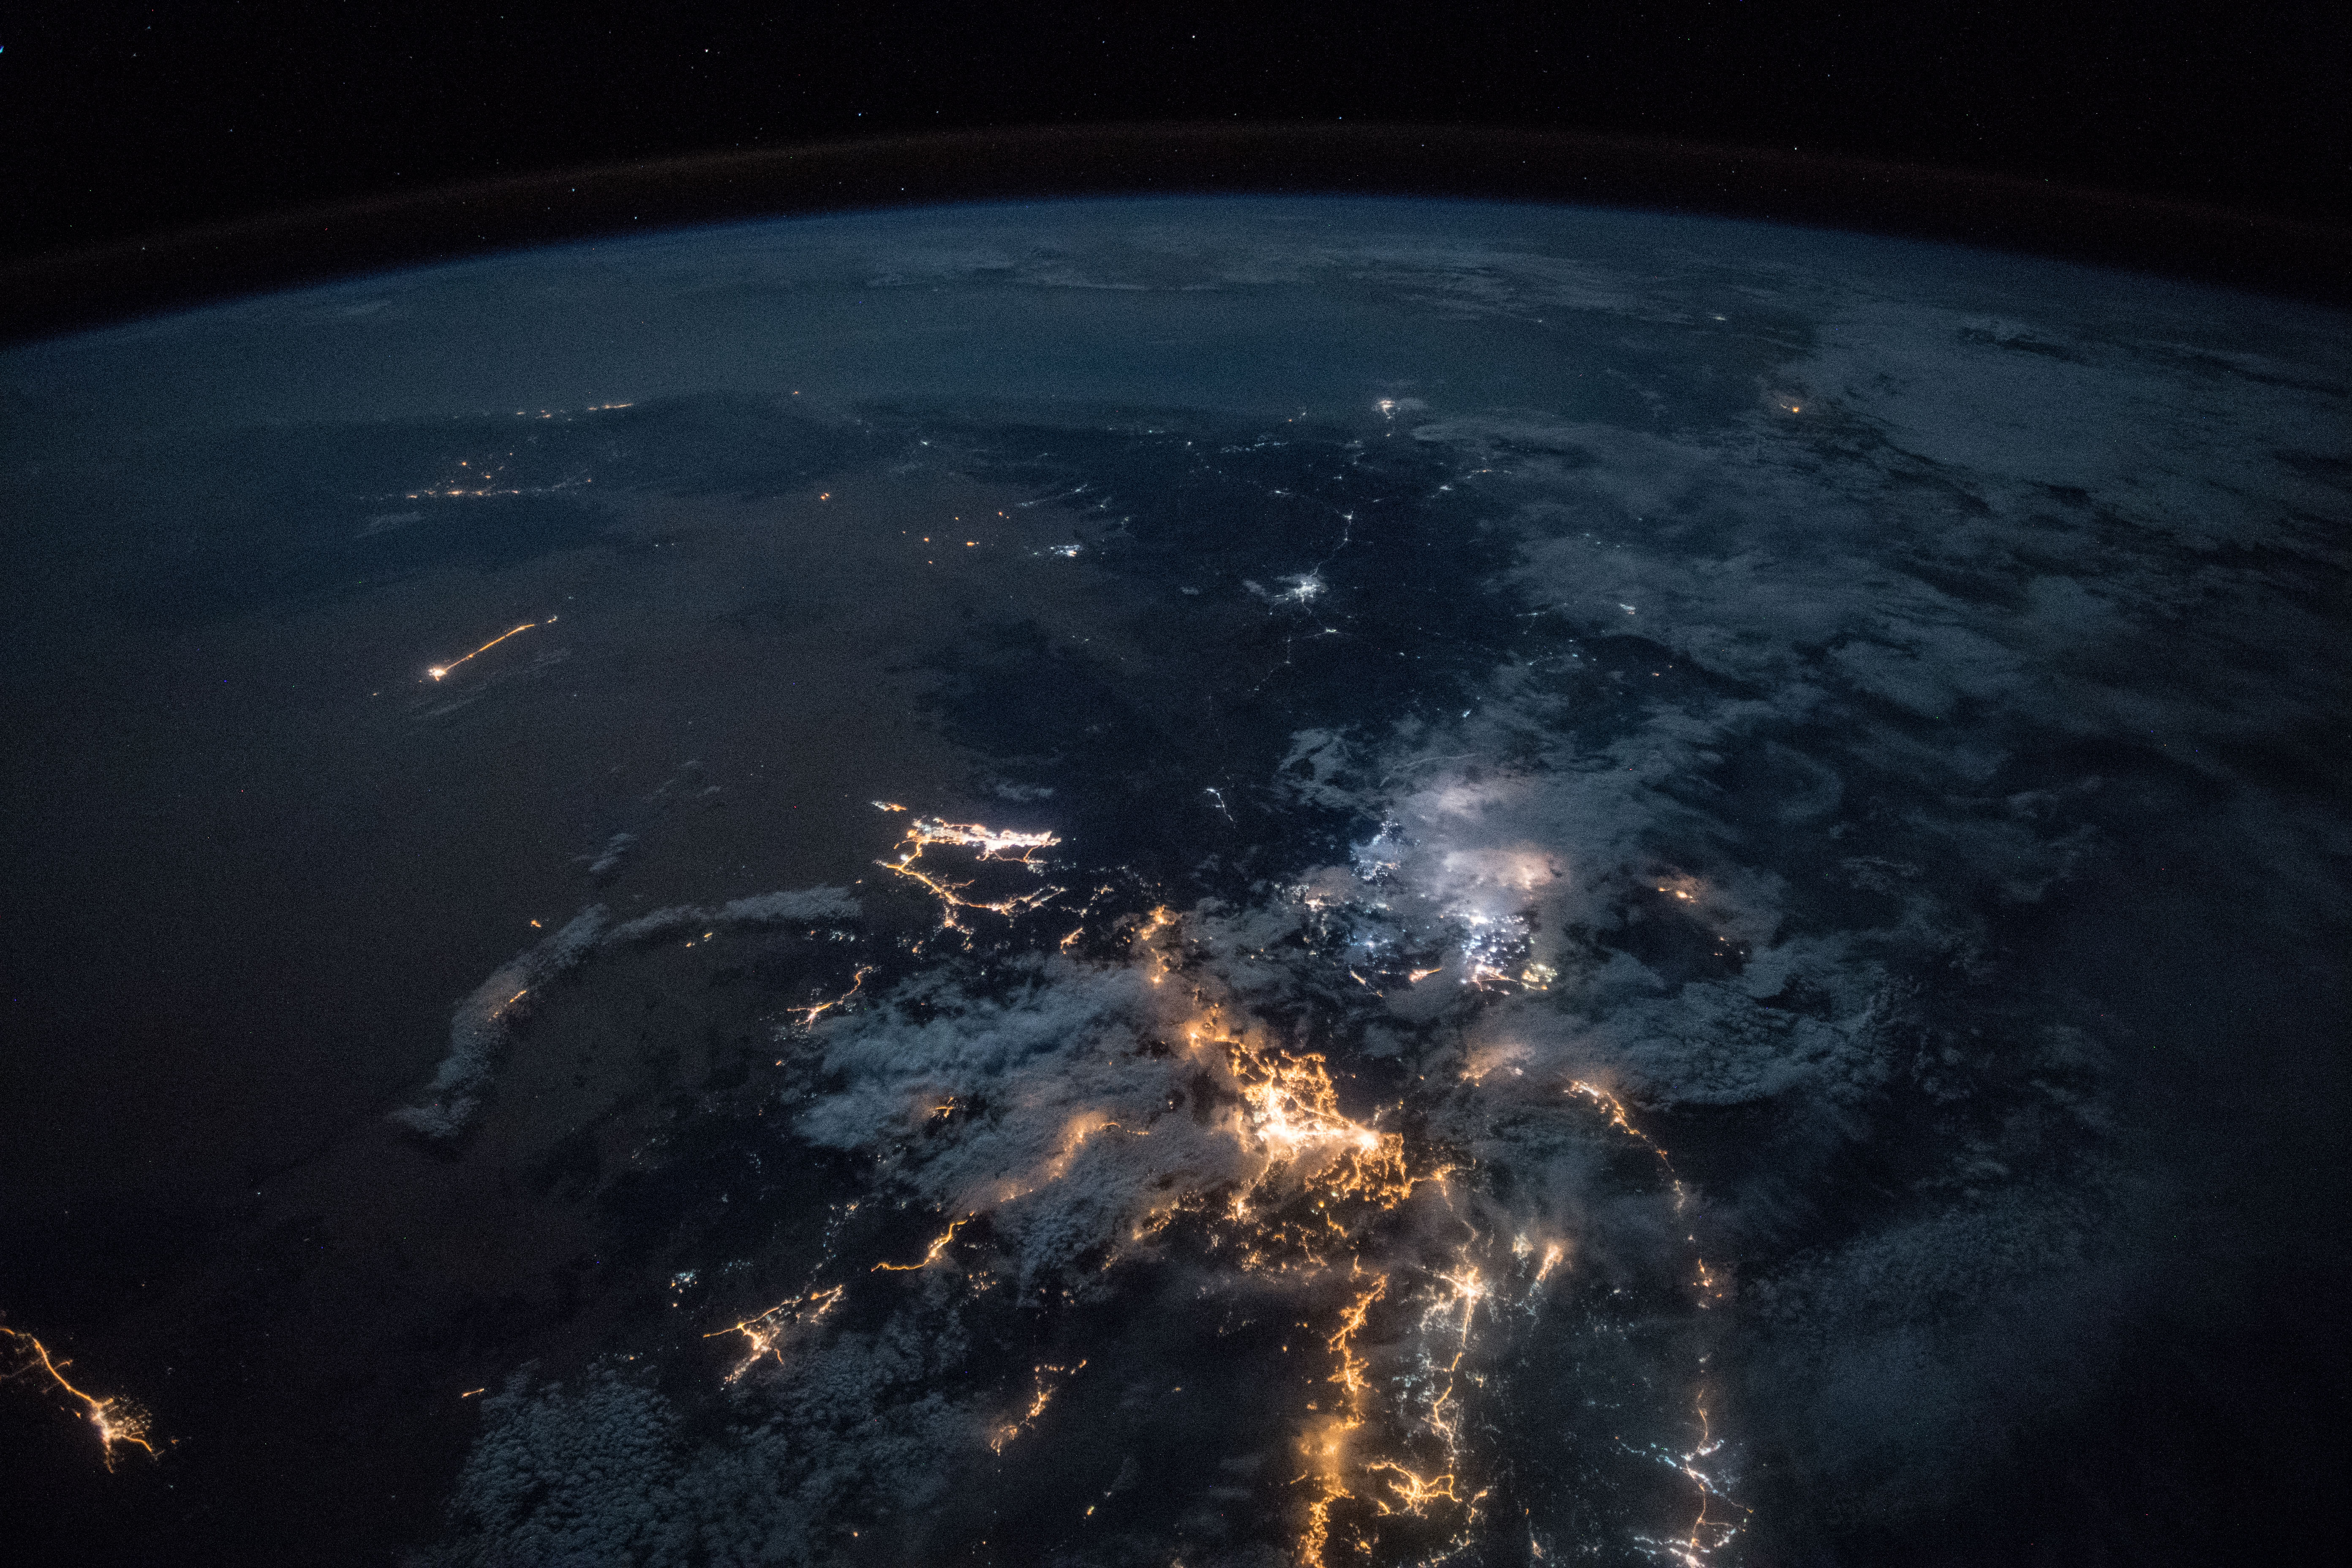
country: SAUDI ARABIA
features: WADI ALAGEEG CITY, NAJRAN CITY, JAZAN CITY, FAYFA CITY, ABU ARISH CITY, SABYA CITY, ASIR MOUNTAINS, RED SEA, NIGHT, EARTH LIMB
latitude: 16.7
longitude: 44.4
